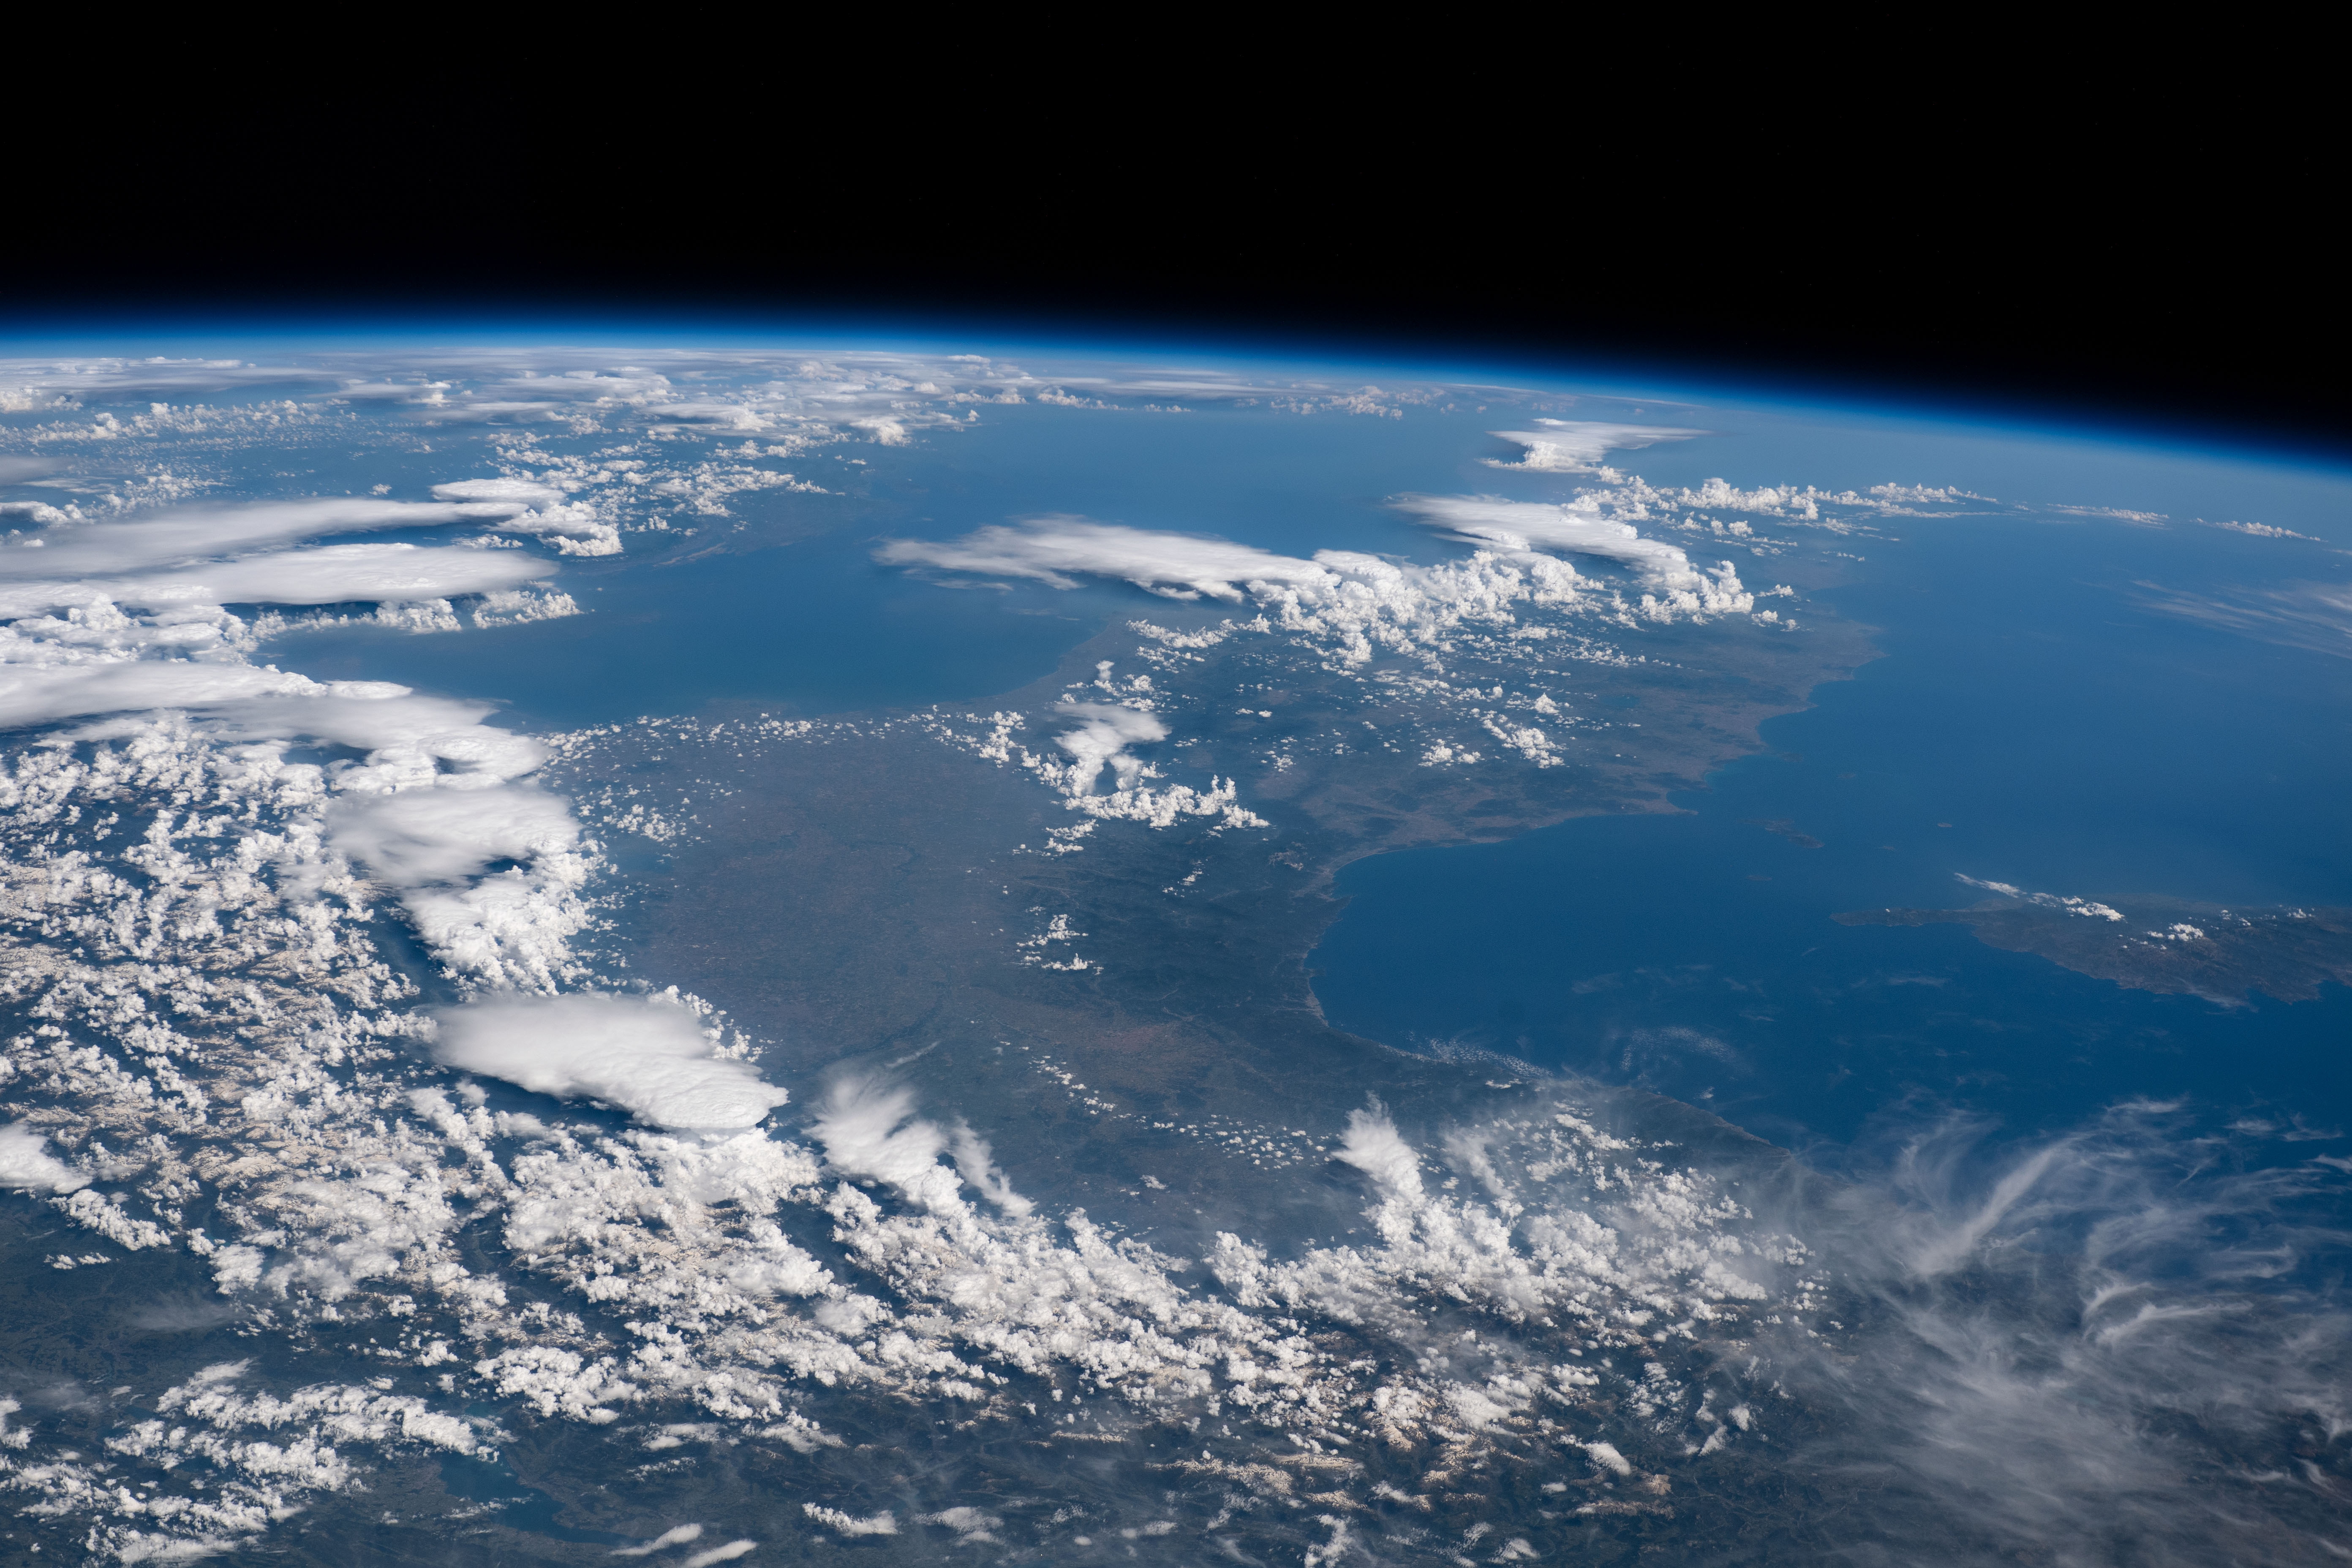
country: ITALY
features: ADRIATIC SEA, TYRRHENIAN SEA, CORSE ISLAND, FLORENCE
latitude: 43.7
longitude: 11.5
